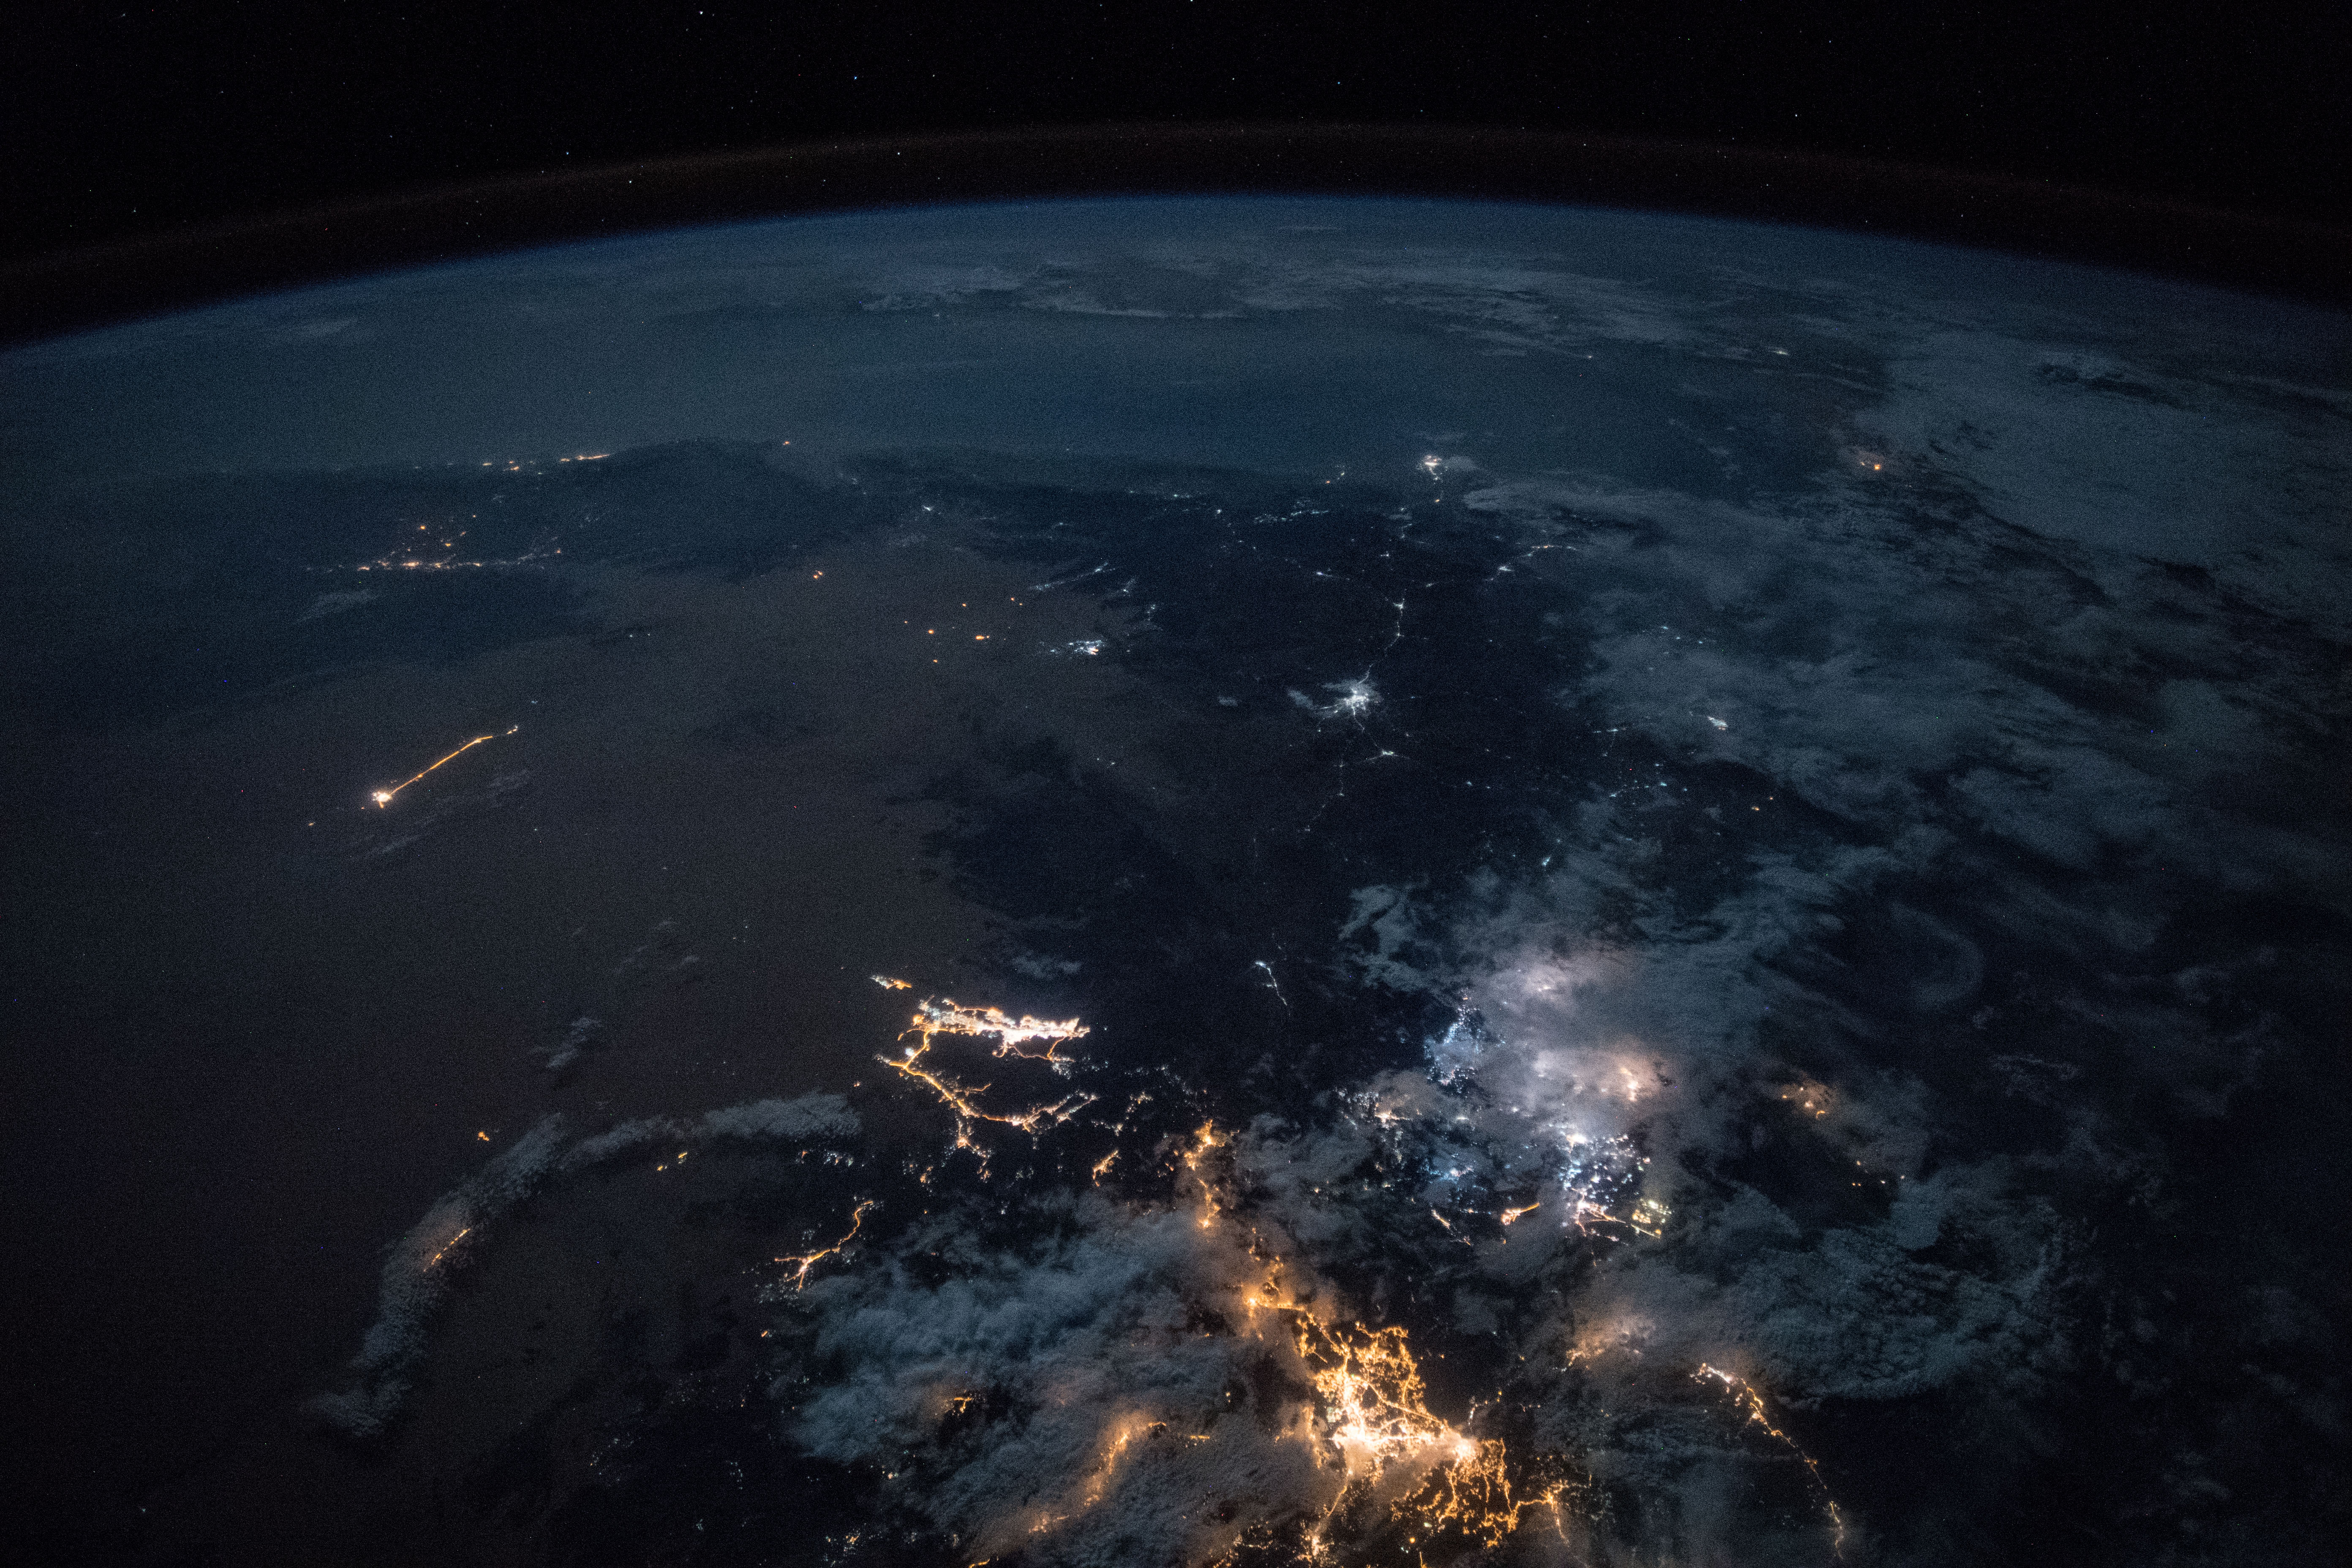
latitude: 16.4
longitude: 44.2
